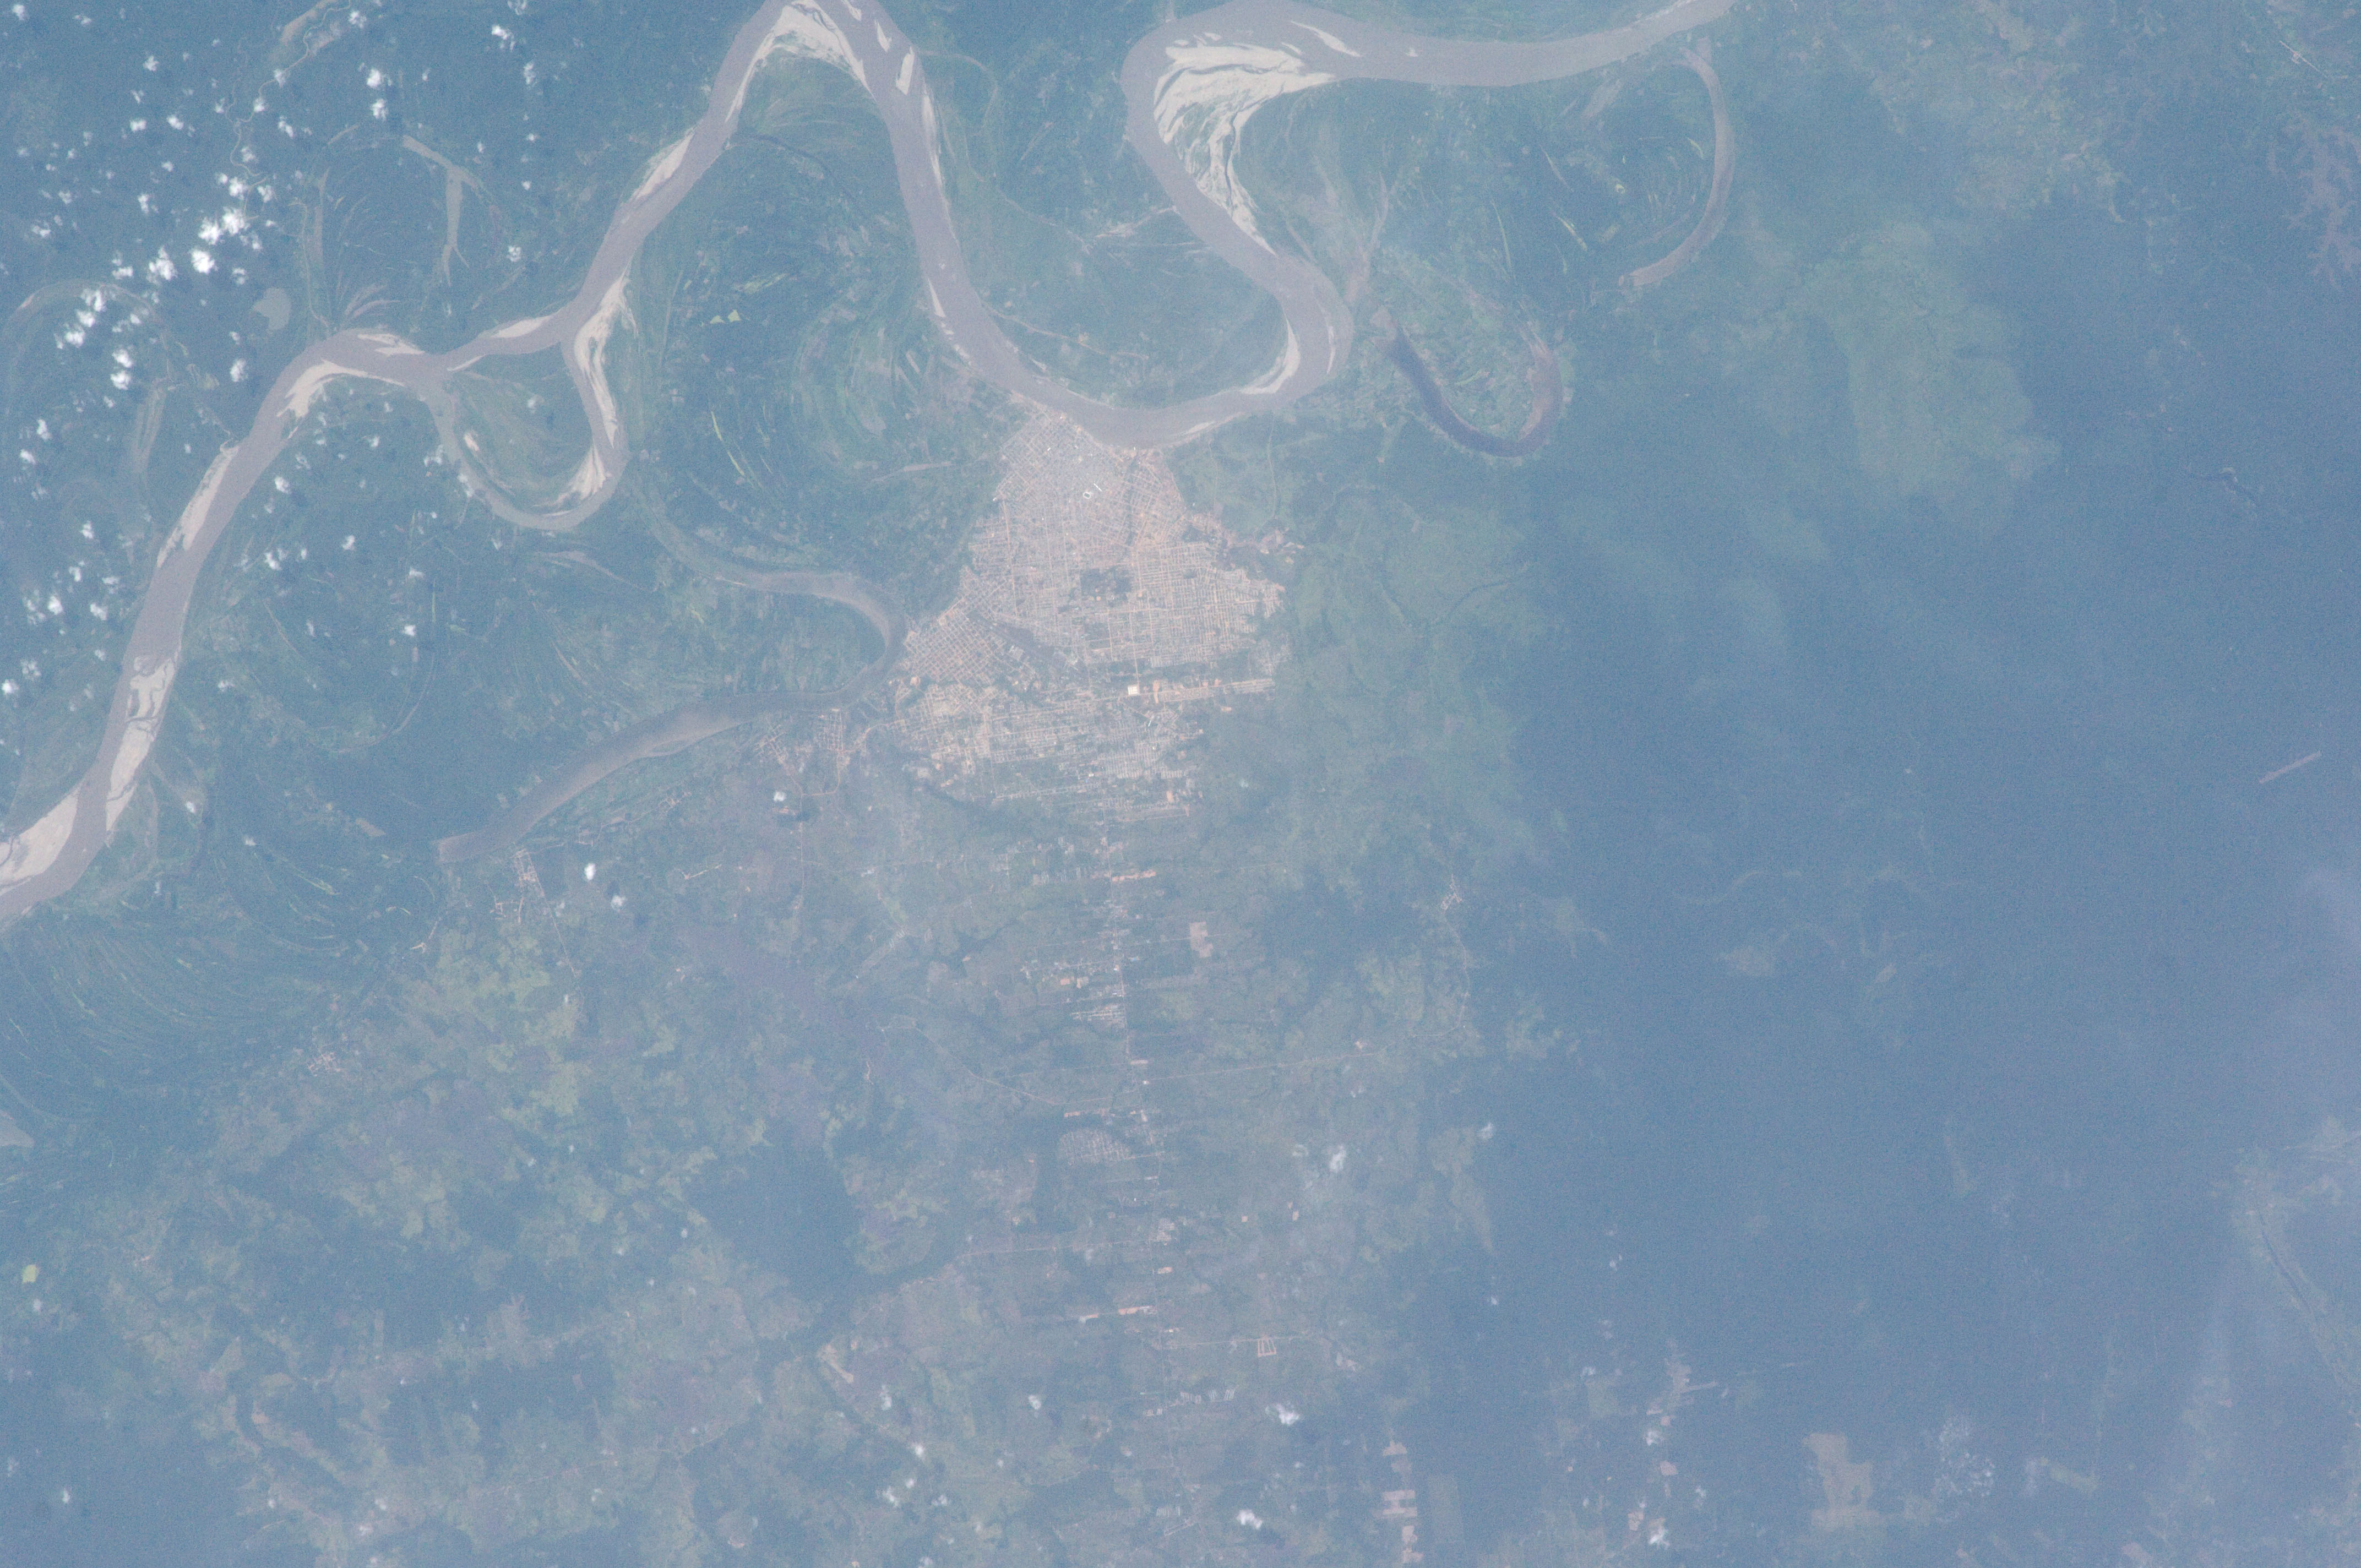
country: PERU
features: UCAYALI R., MEANDERS, PUCALLPA, AGR.
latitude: -8.4
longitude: -74.6
